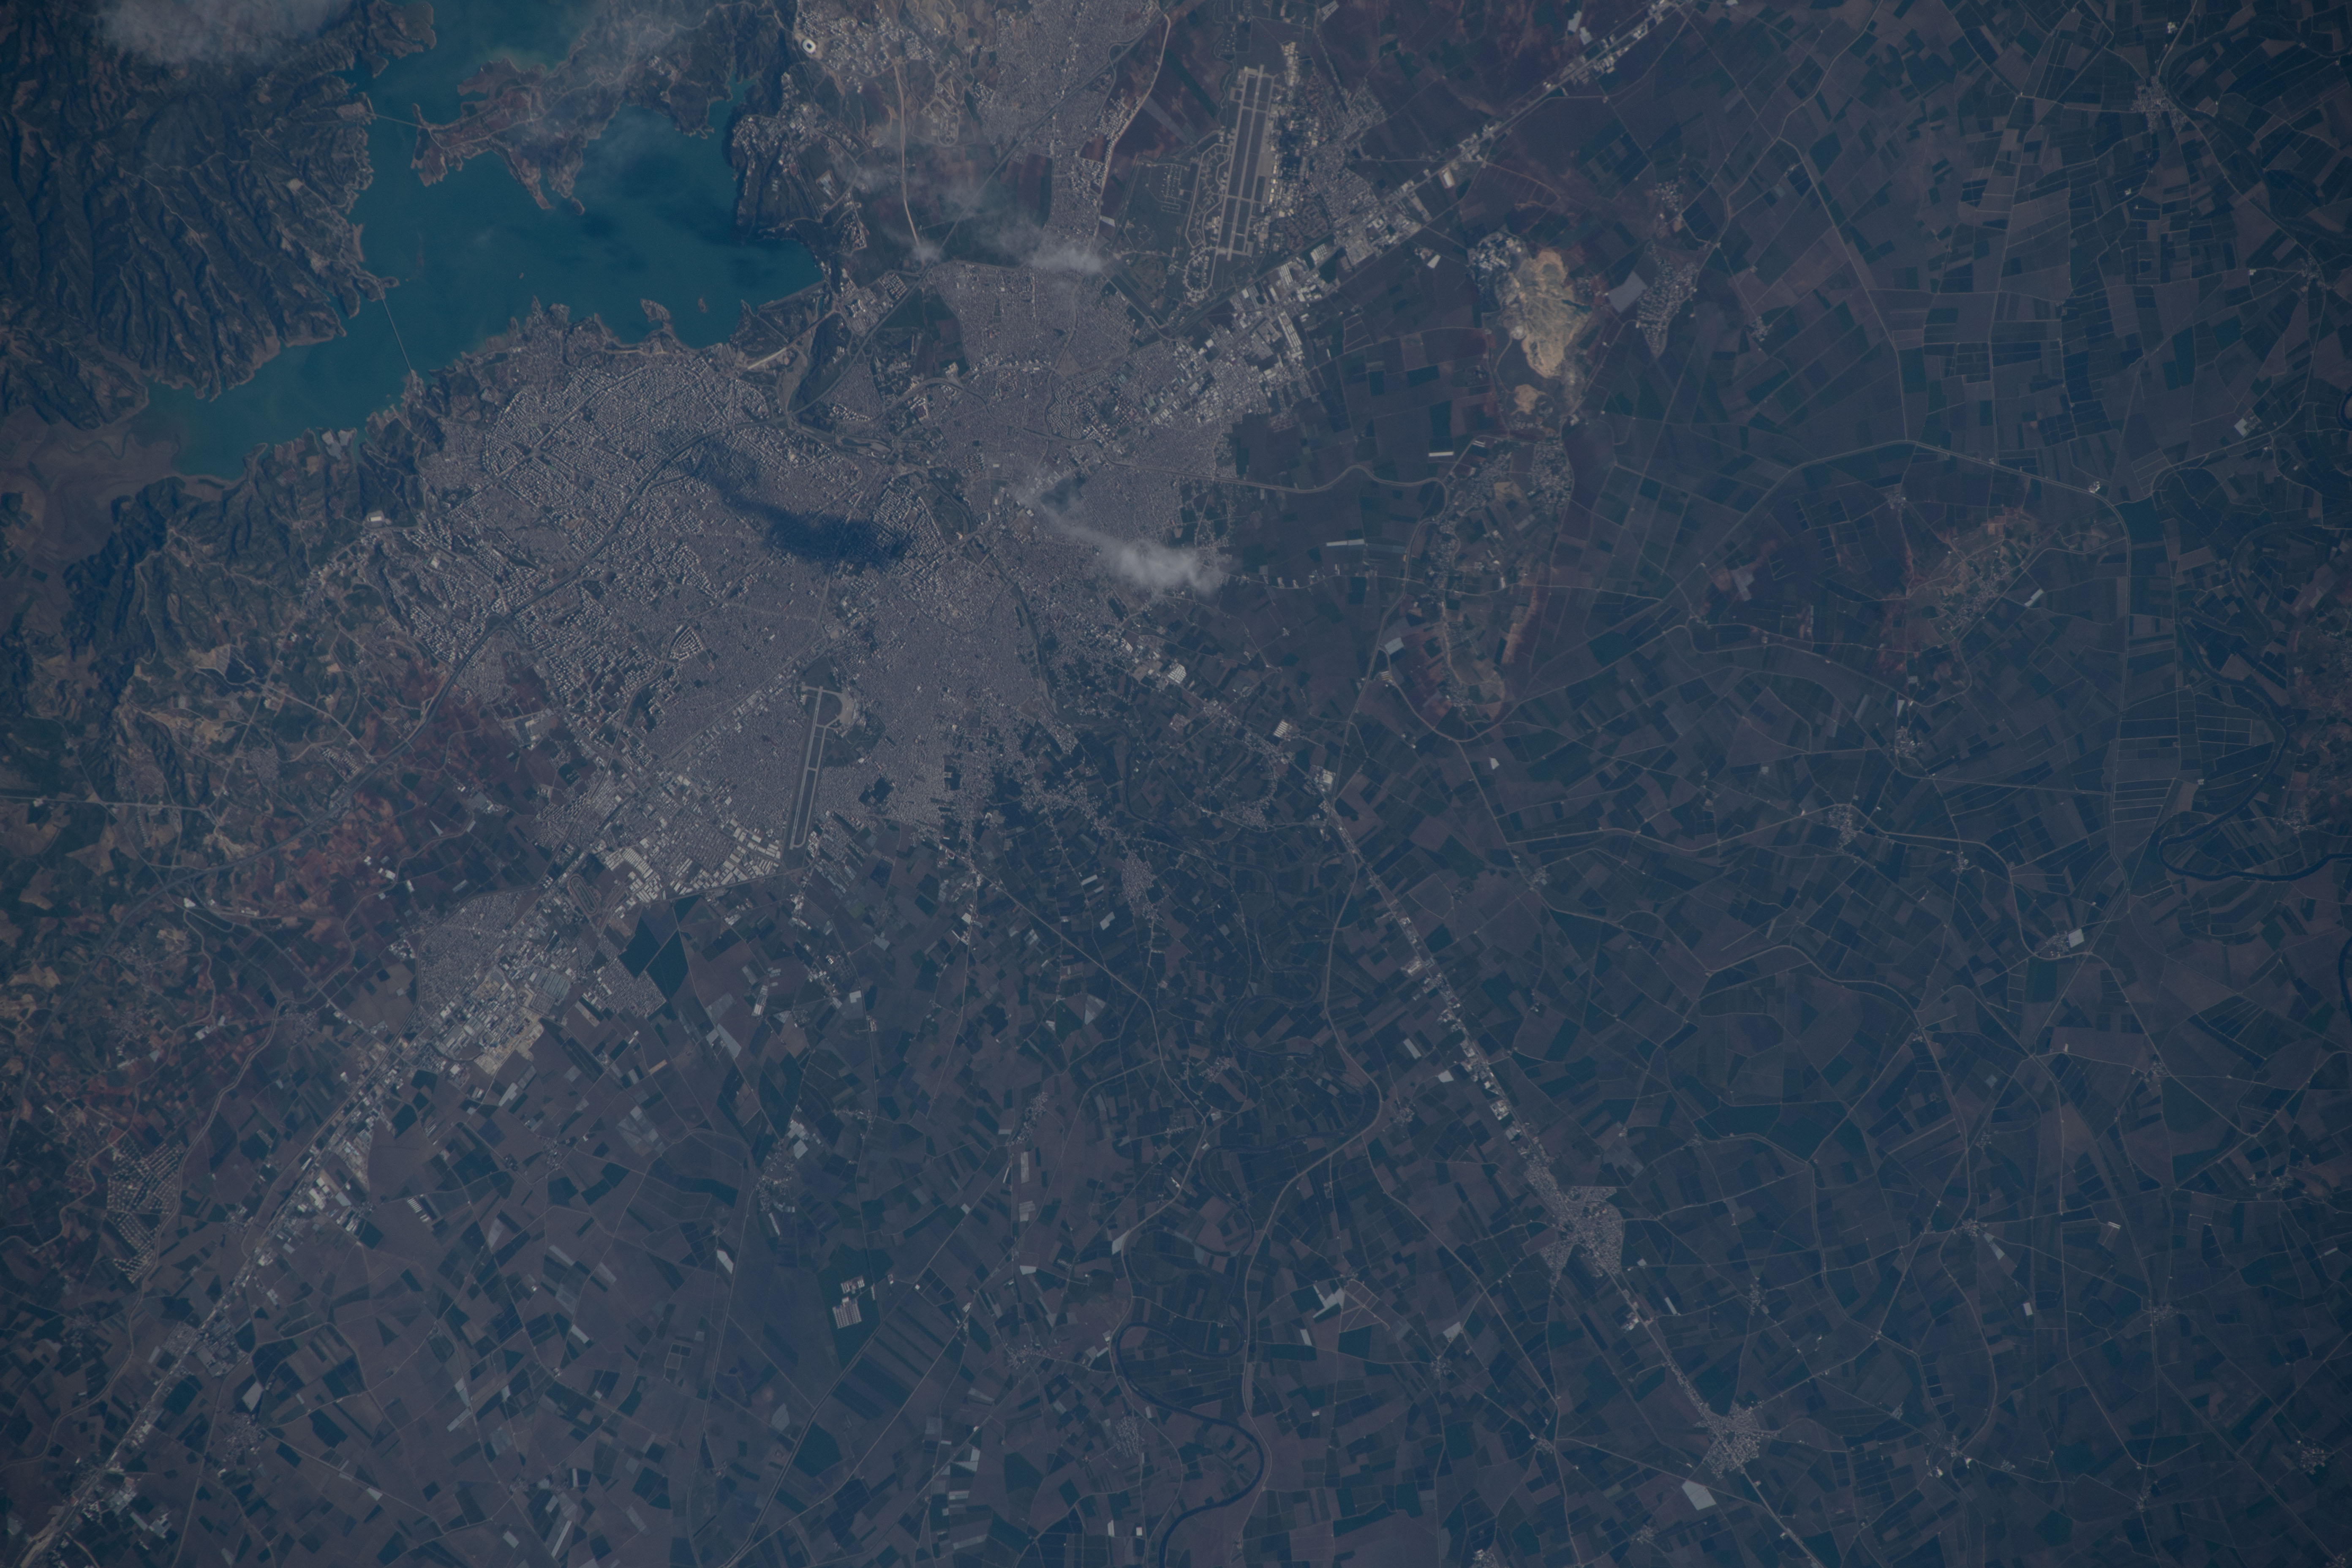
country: TURKEY
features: ADANA, CAMUZCU, SEYHAN DAM
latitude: 36.9
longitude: 35.3
